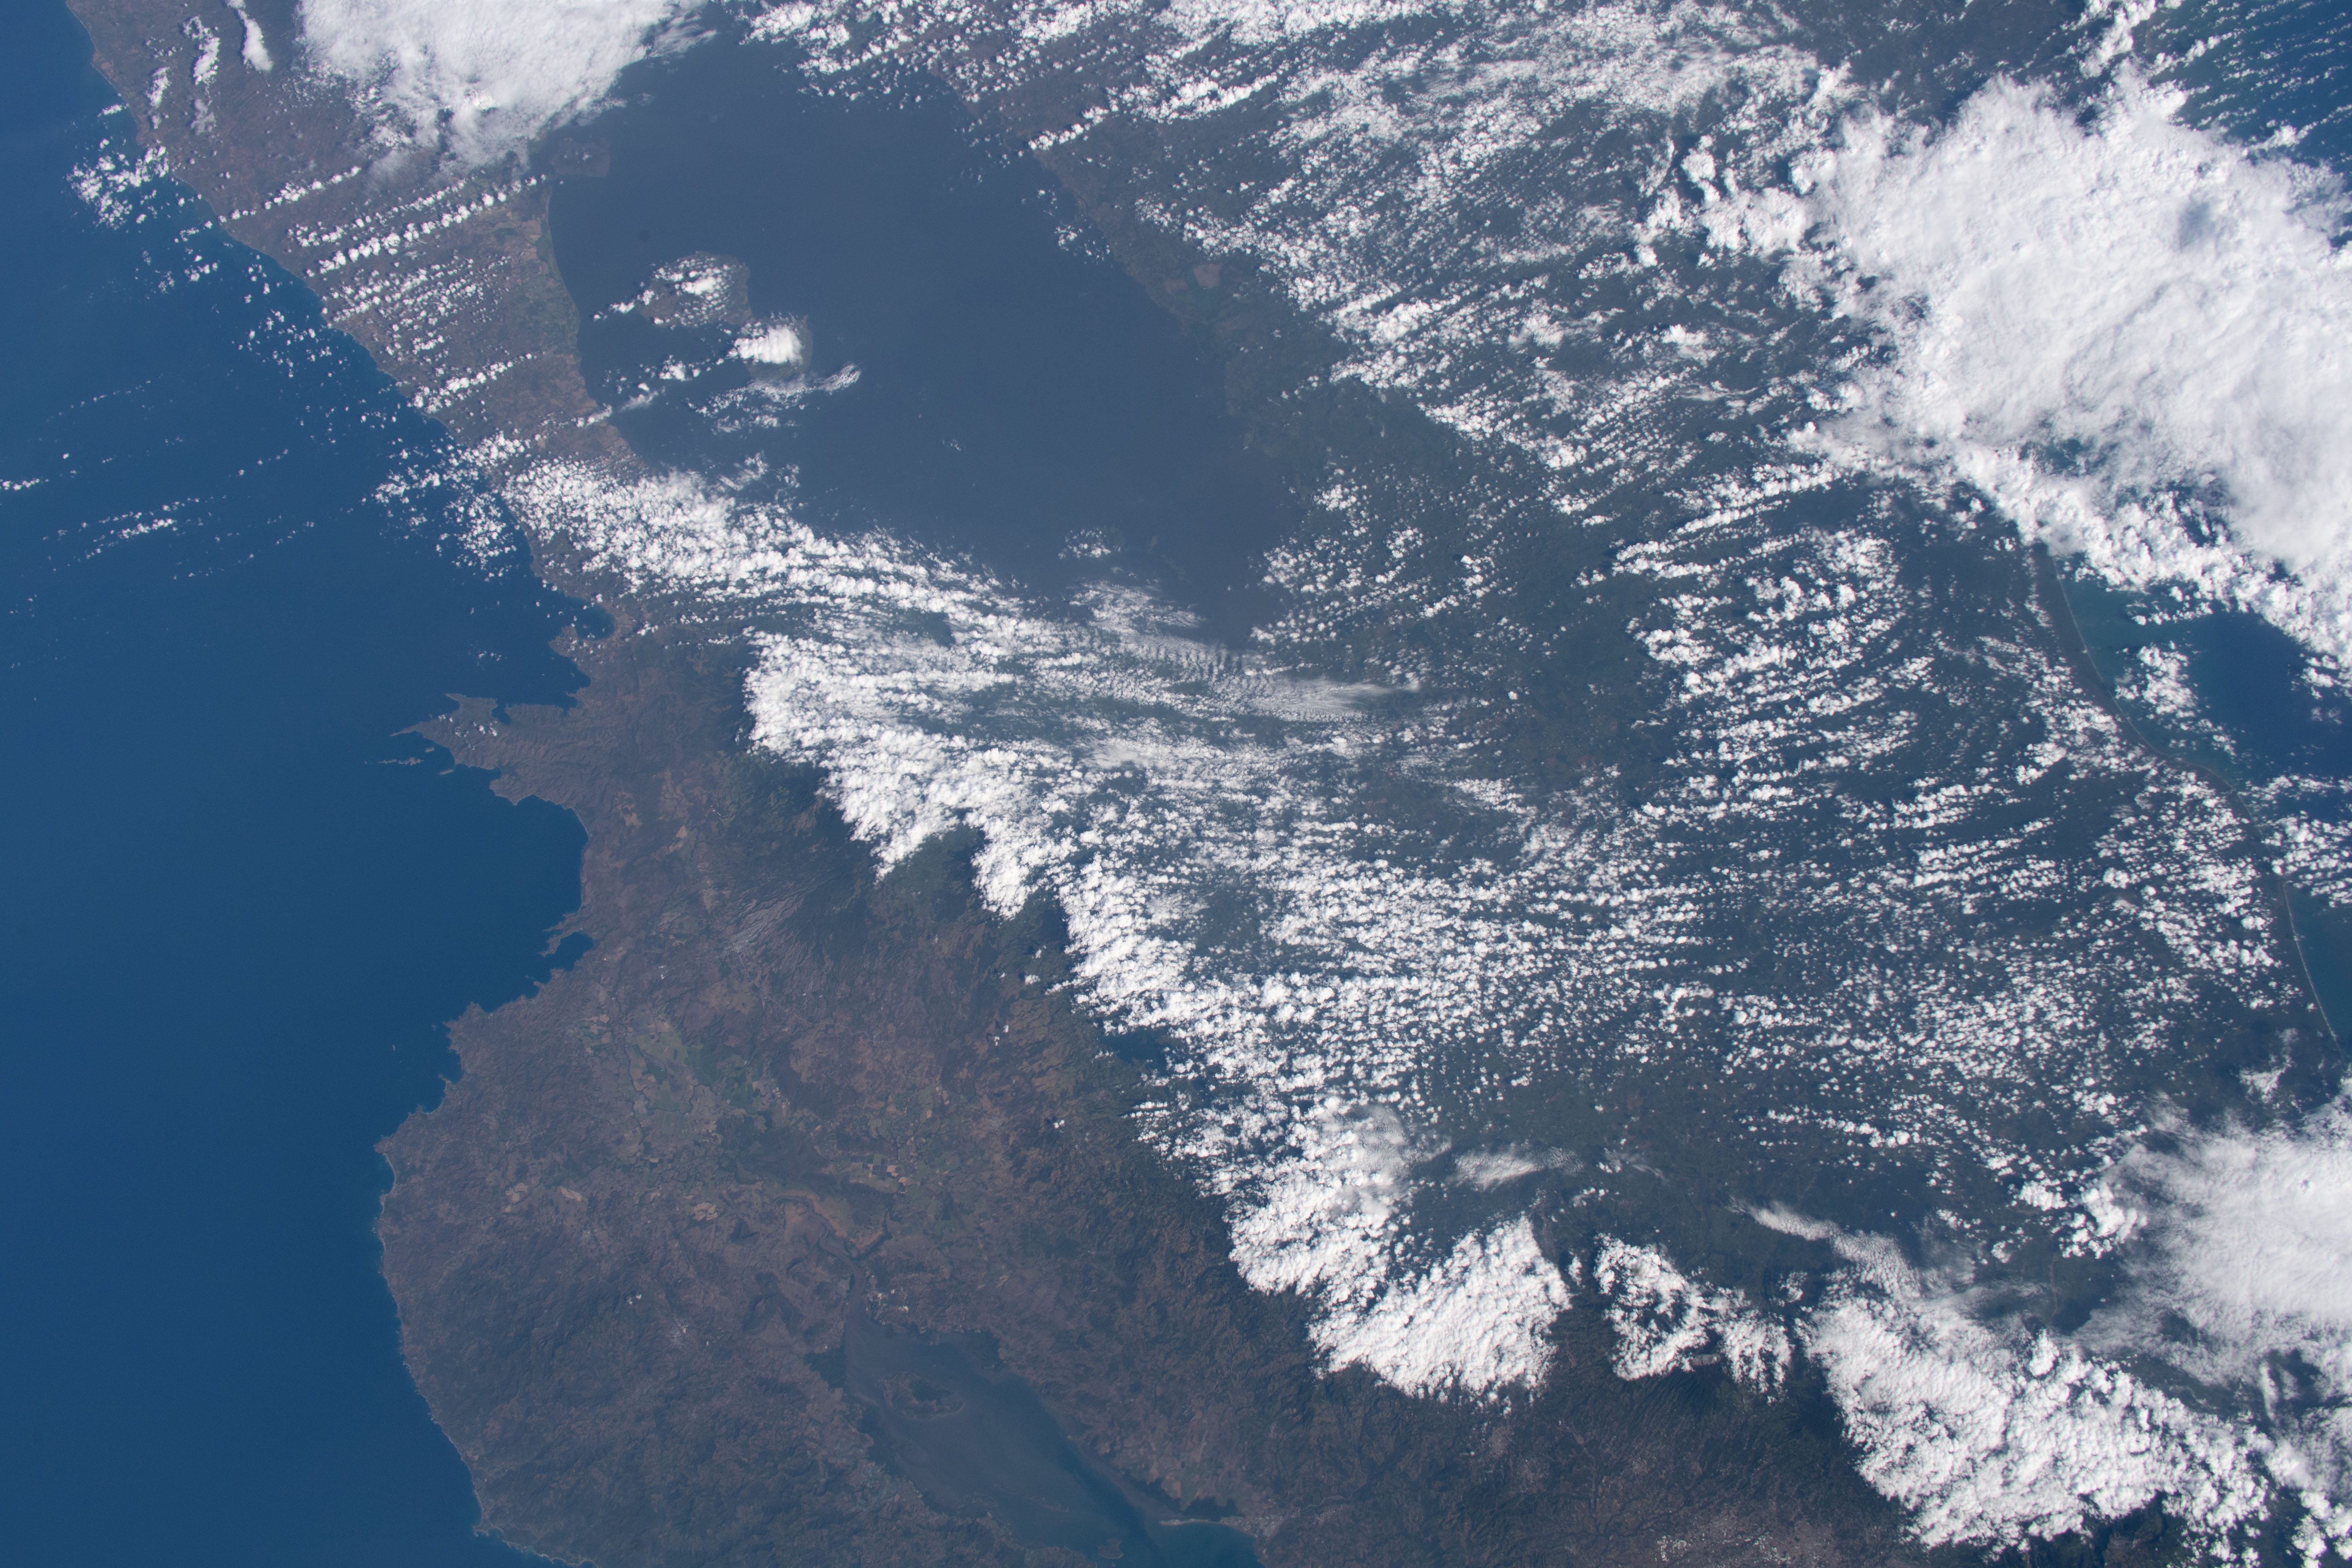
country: COSTA RICA
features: GULF OF PAPAGAYO, LAKE NICARAGU, VOLCAN CONCEPCION, VOLCAN MADERAS
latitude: 11.0
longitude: -85.0
